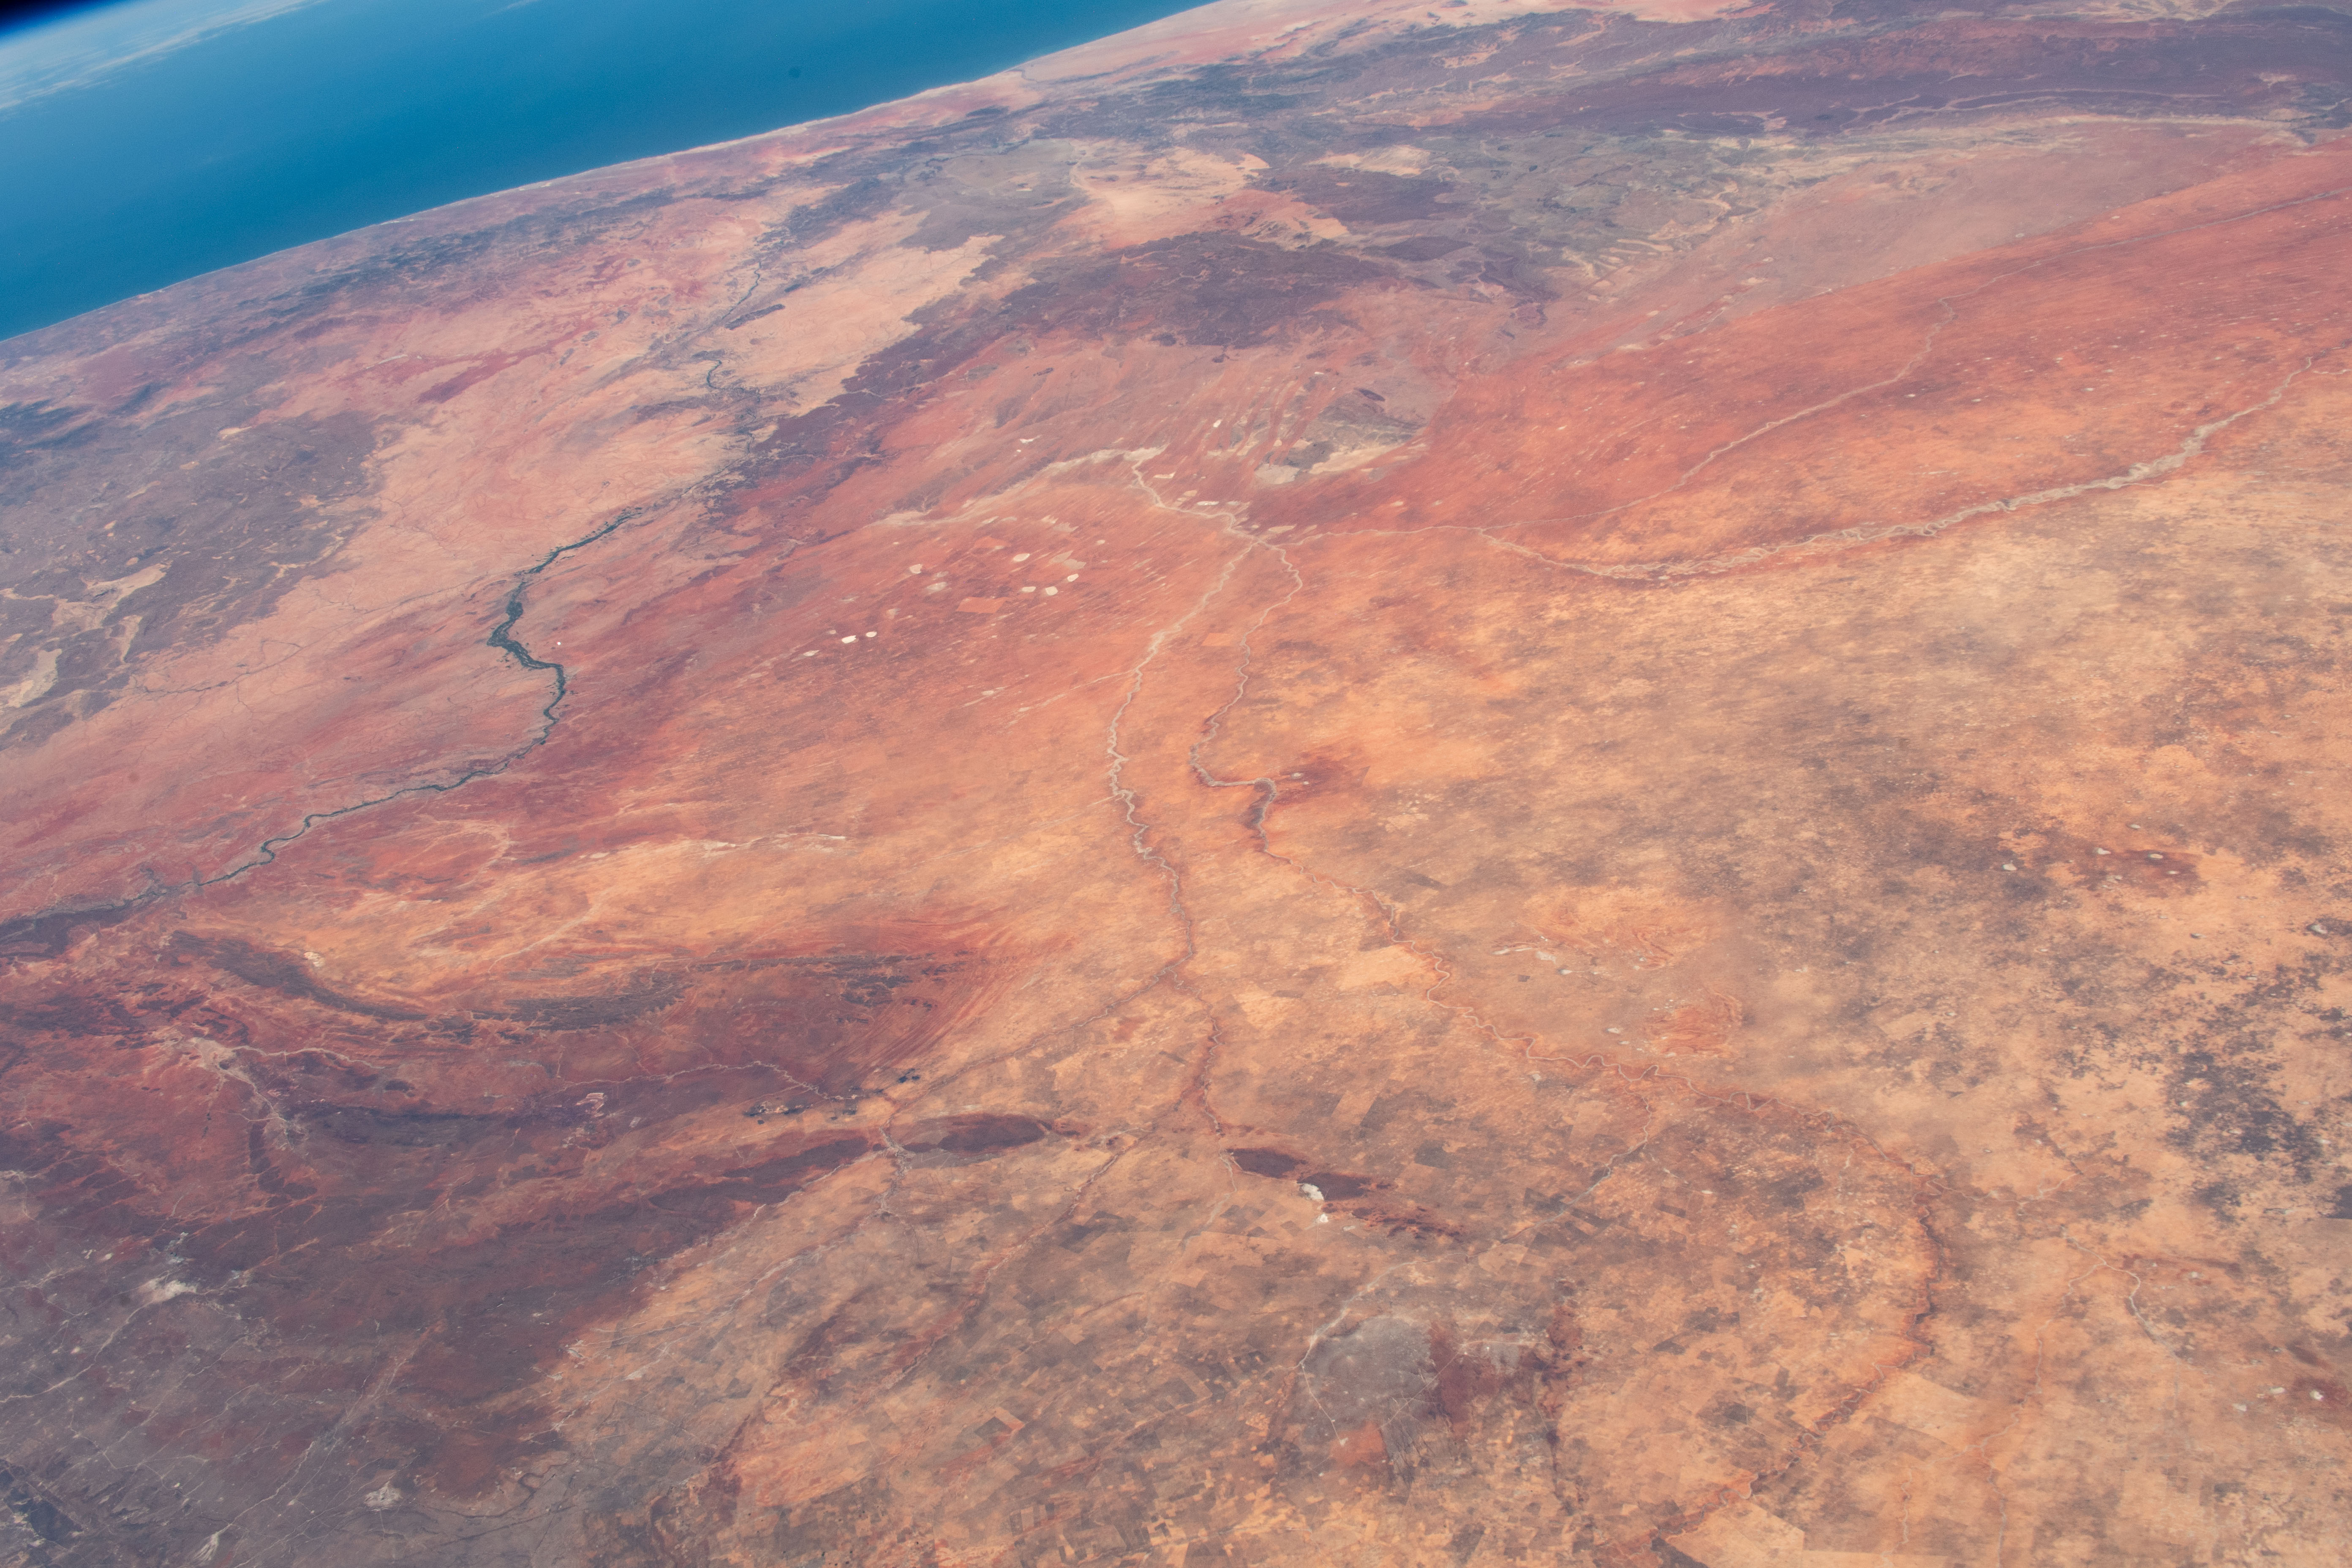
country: BOTSWANA
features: KALAHARI DESERT, GROOT KARAS MOUNTAINS
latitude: -26.5
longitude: 22.0
